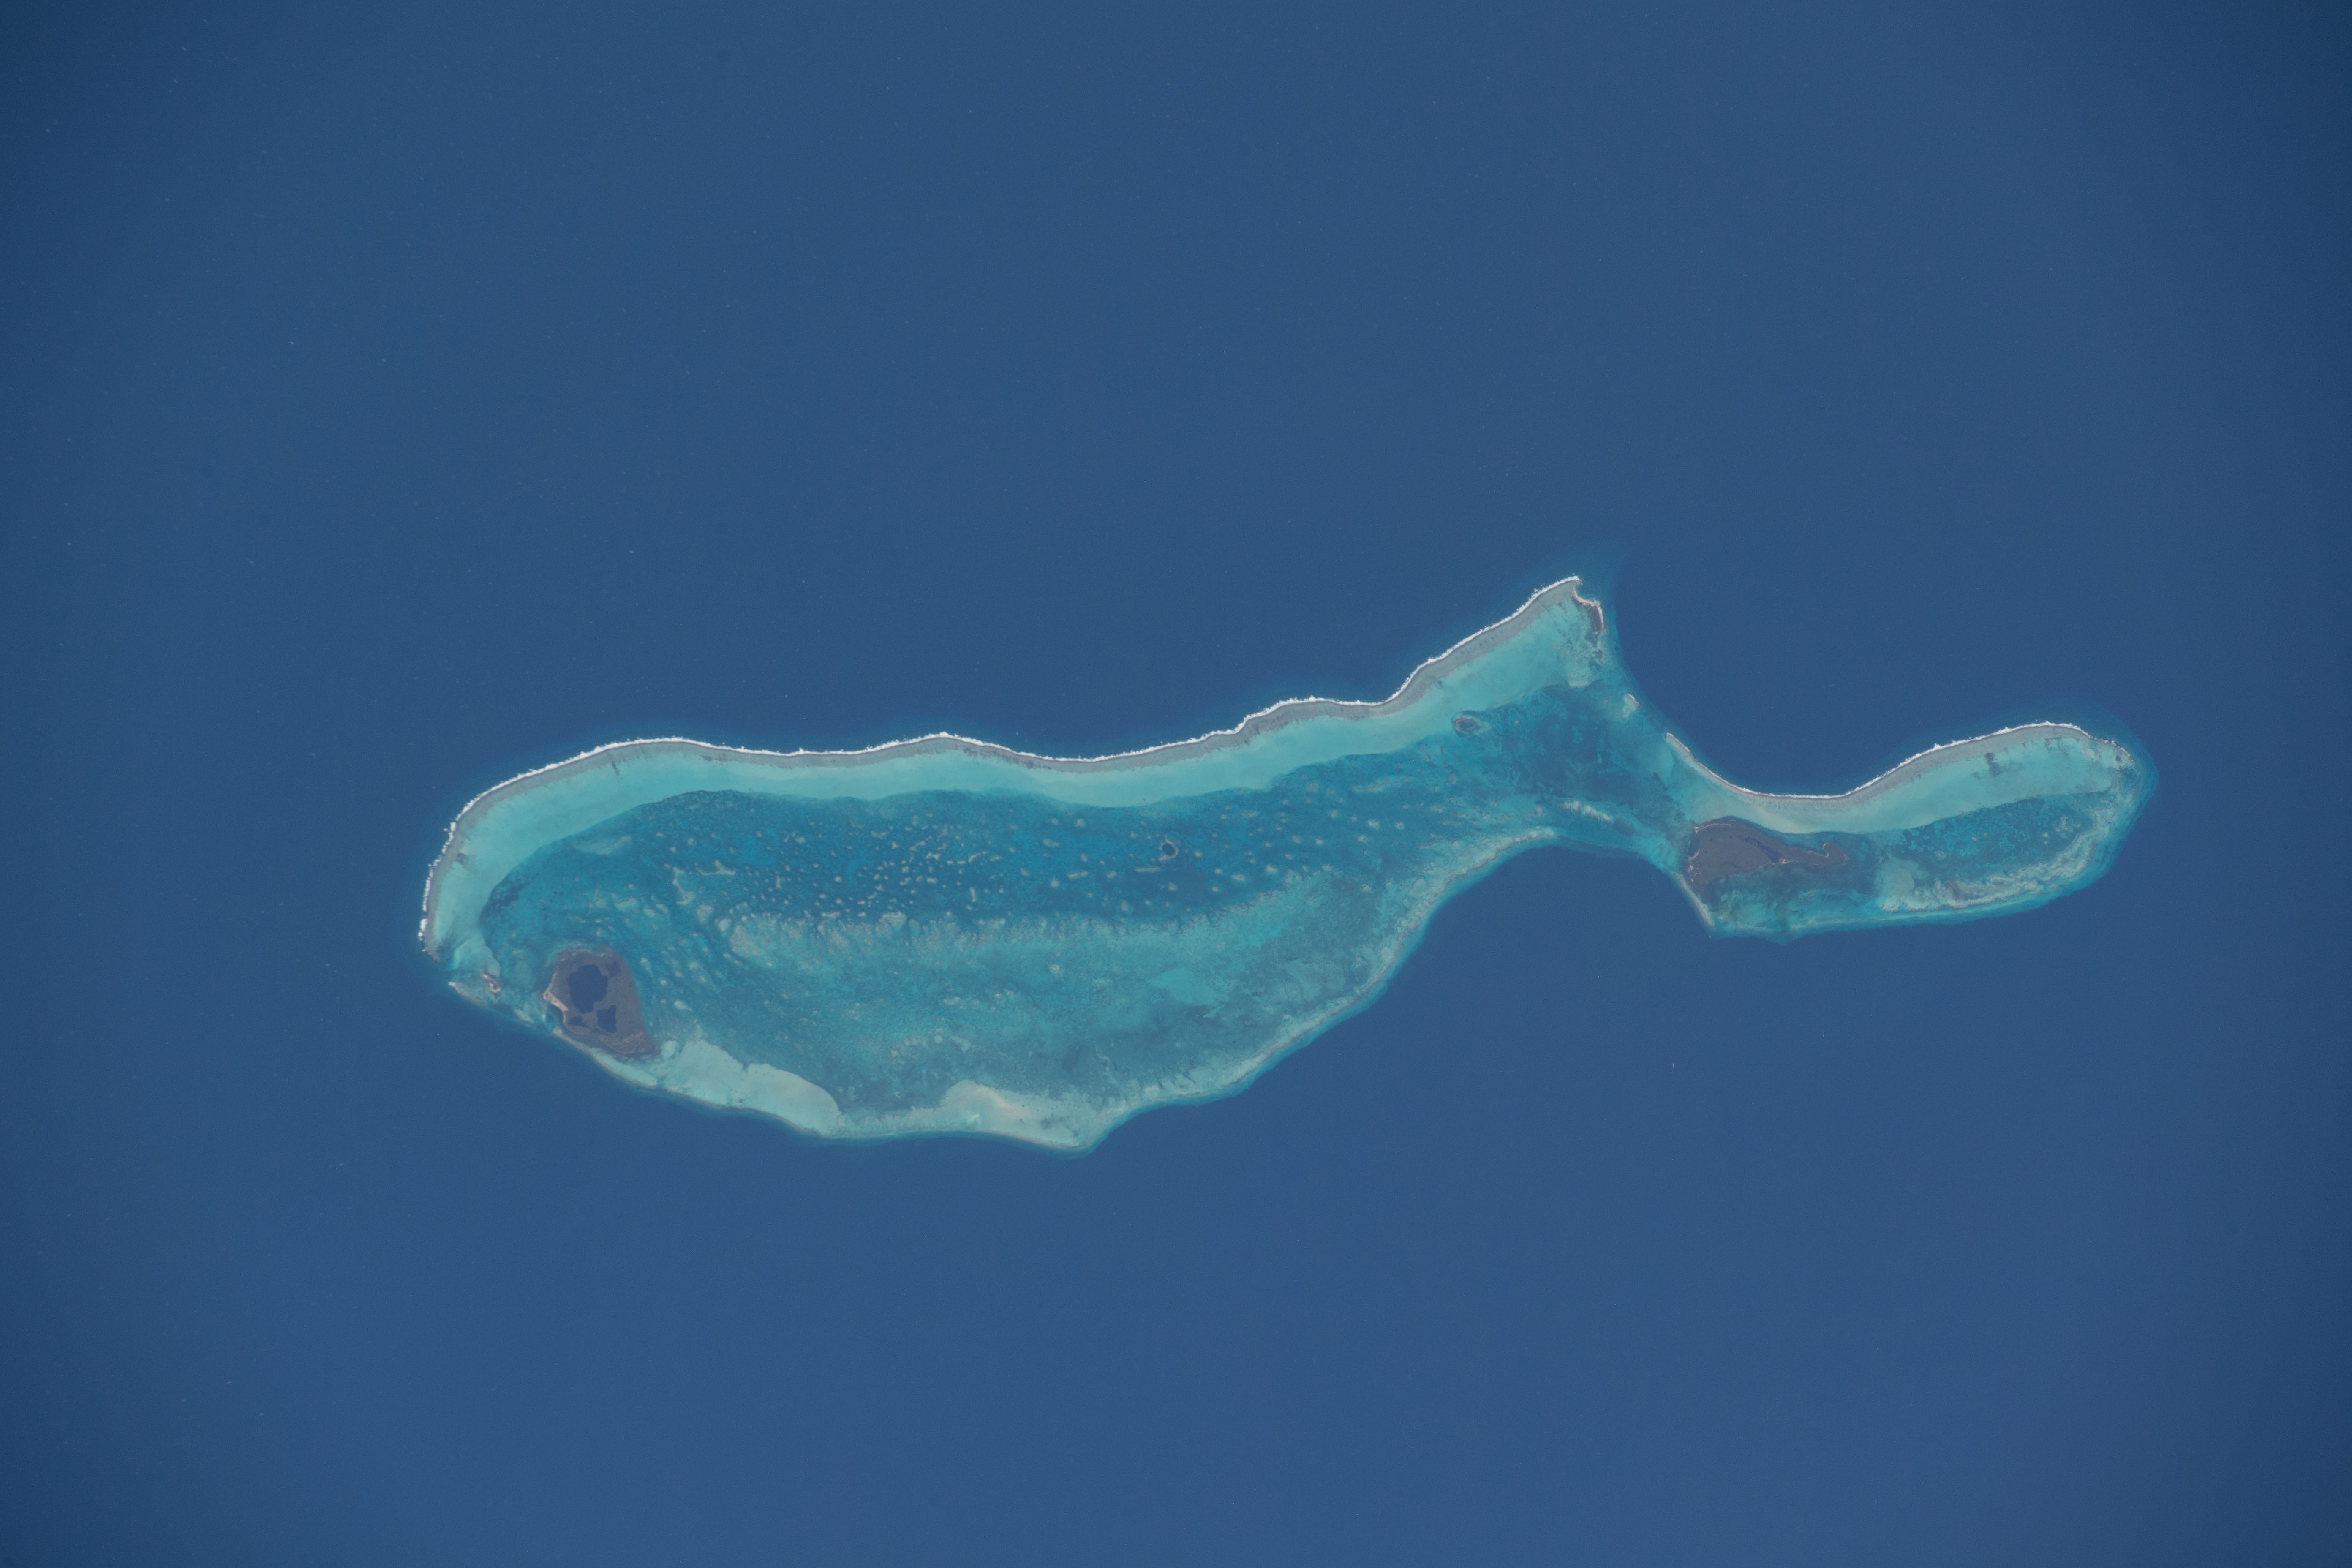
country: BELIZE
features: LIGHTHOUSE REEF, GREAT BLUE HOLE, CARIBBEAN SEA
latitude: 17.3
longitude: -87.5
